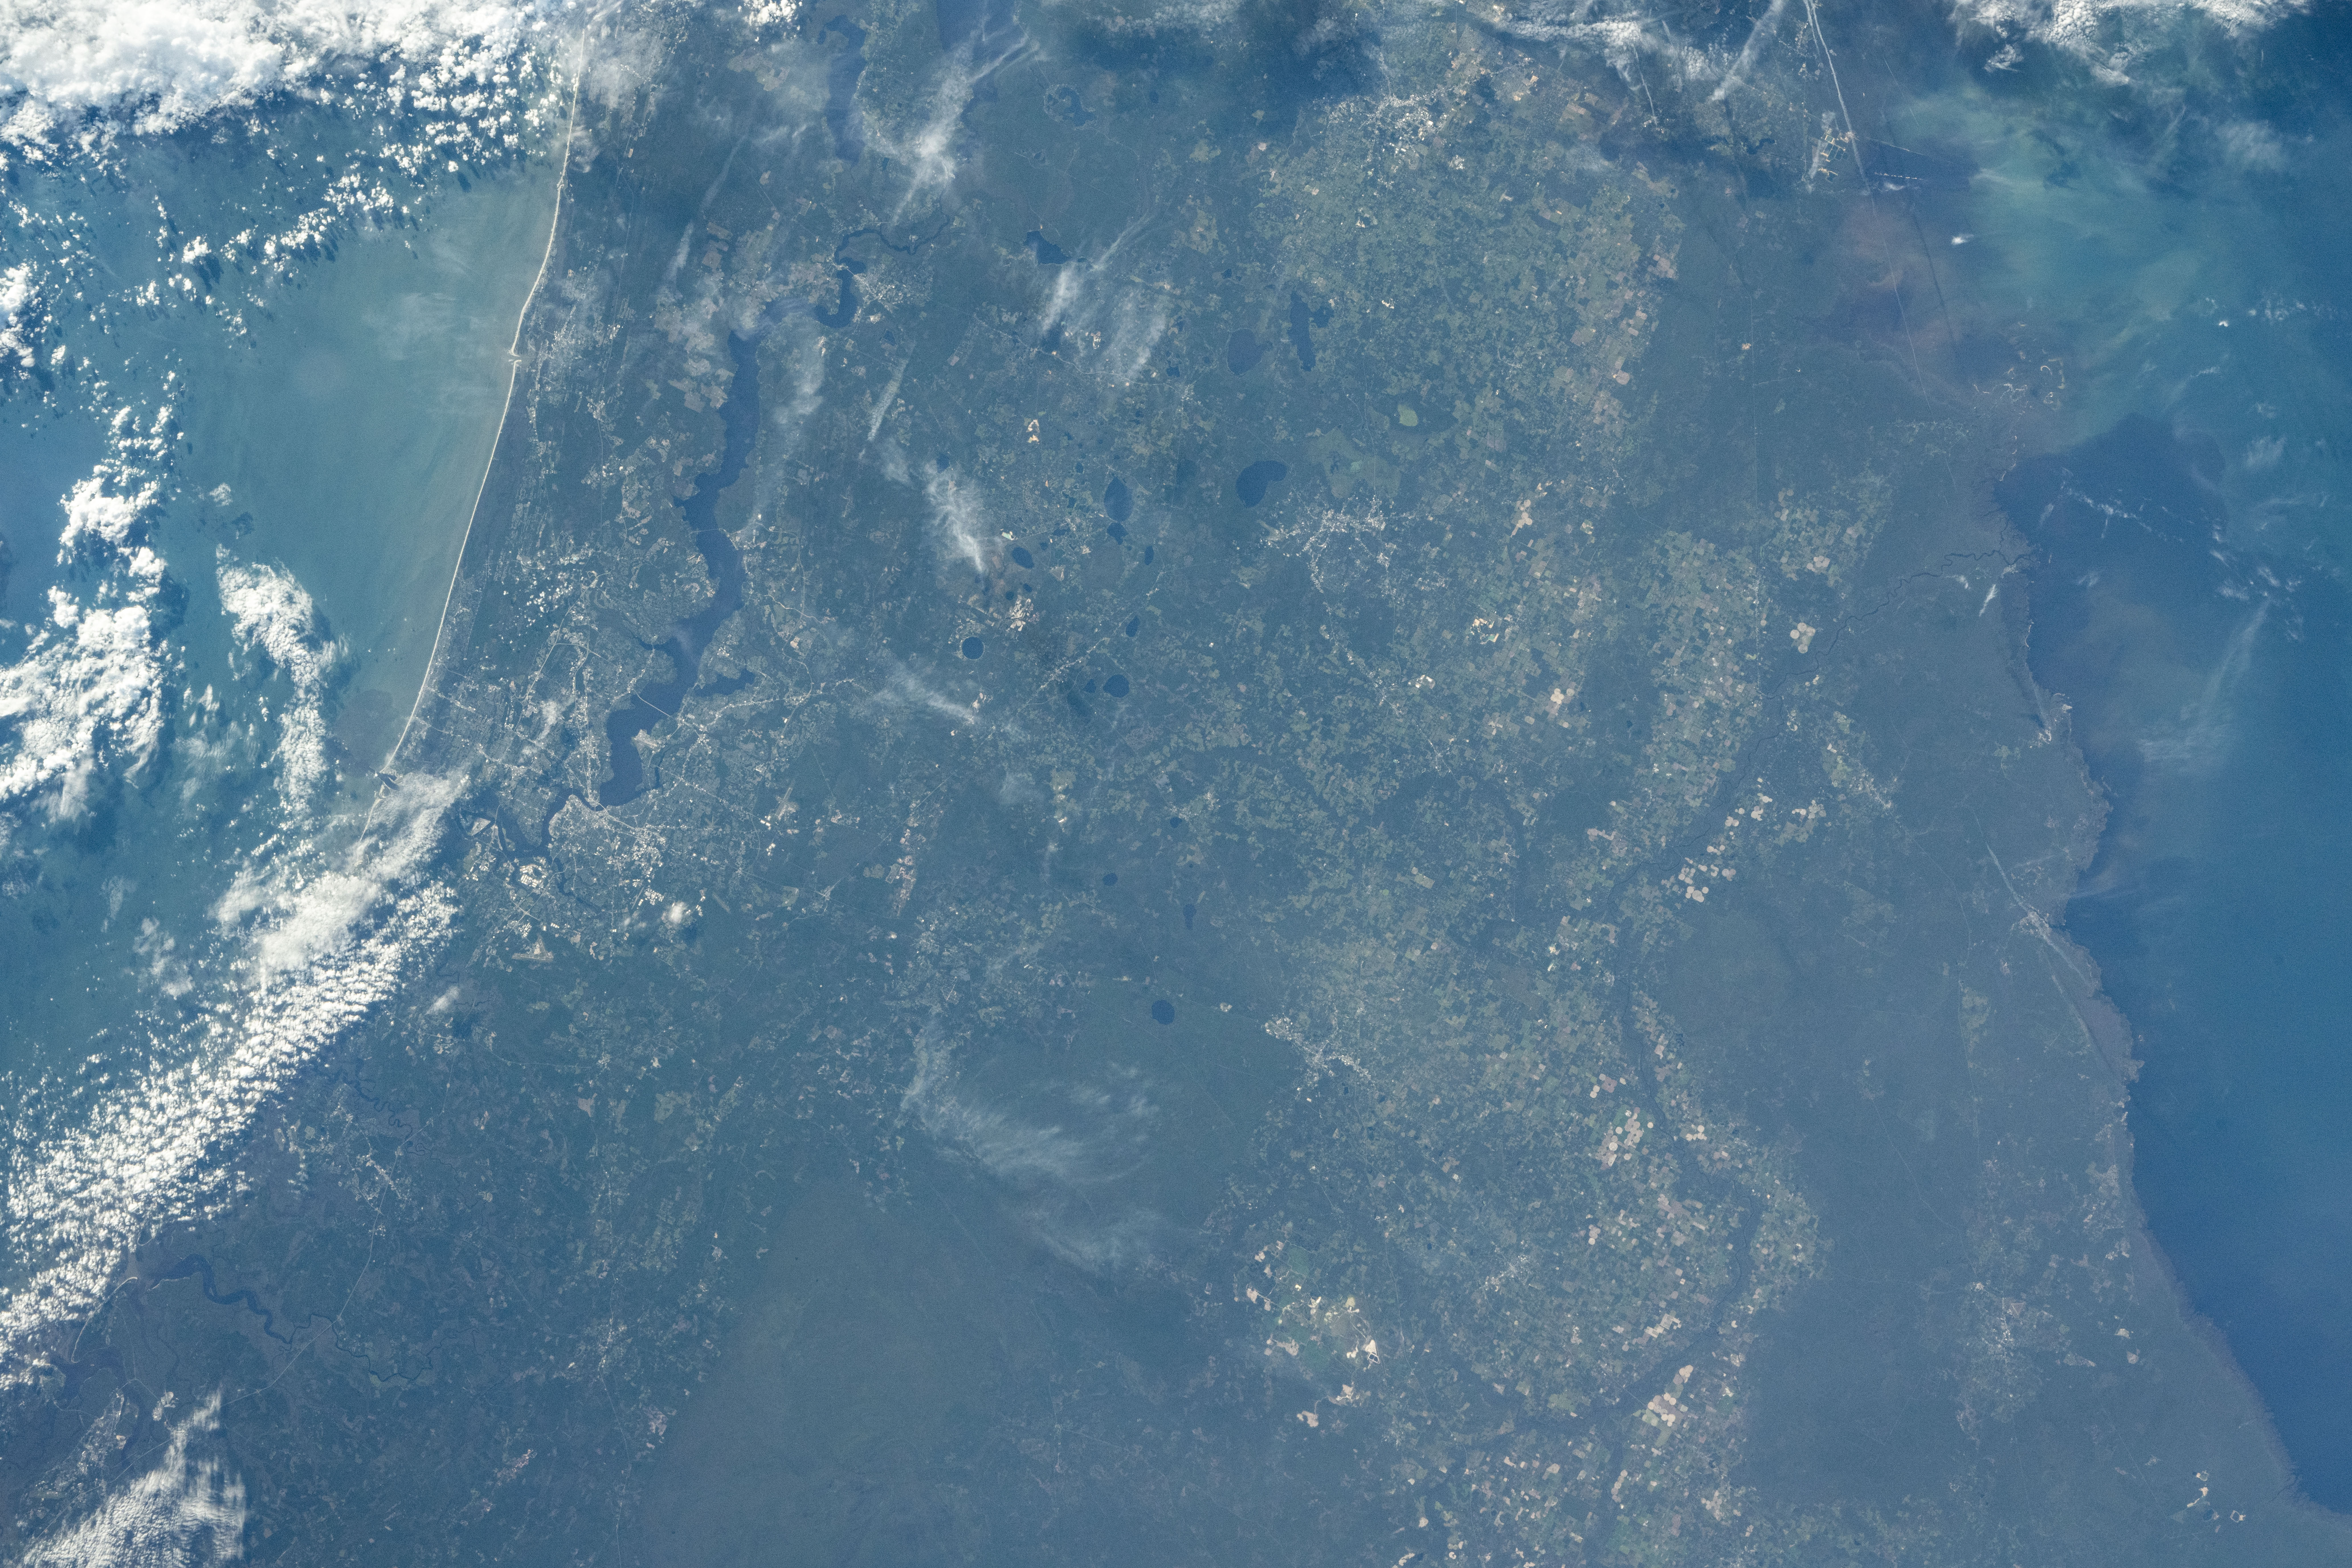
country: USA-FLORIDA
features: SUWANNEE RIVER, GAINESVILLE, JACKSONVILLE, ST JOHNS RIVER, COAST, WETLANDS
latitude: 30.0
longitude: -82.0
